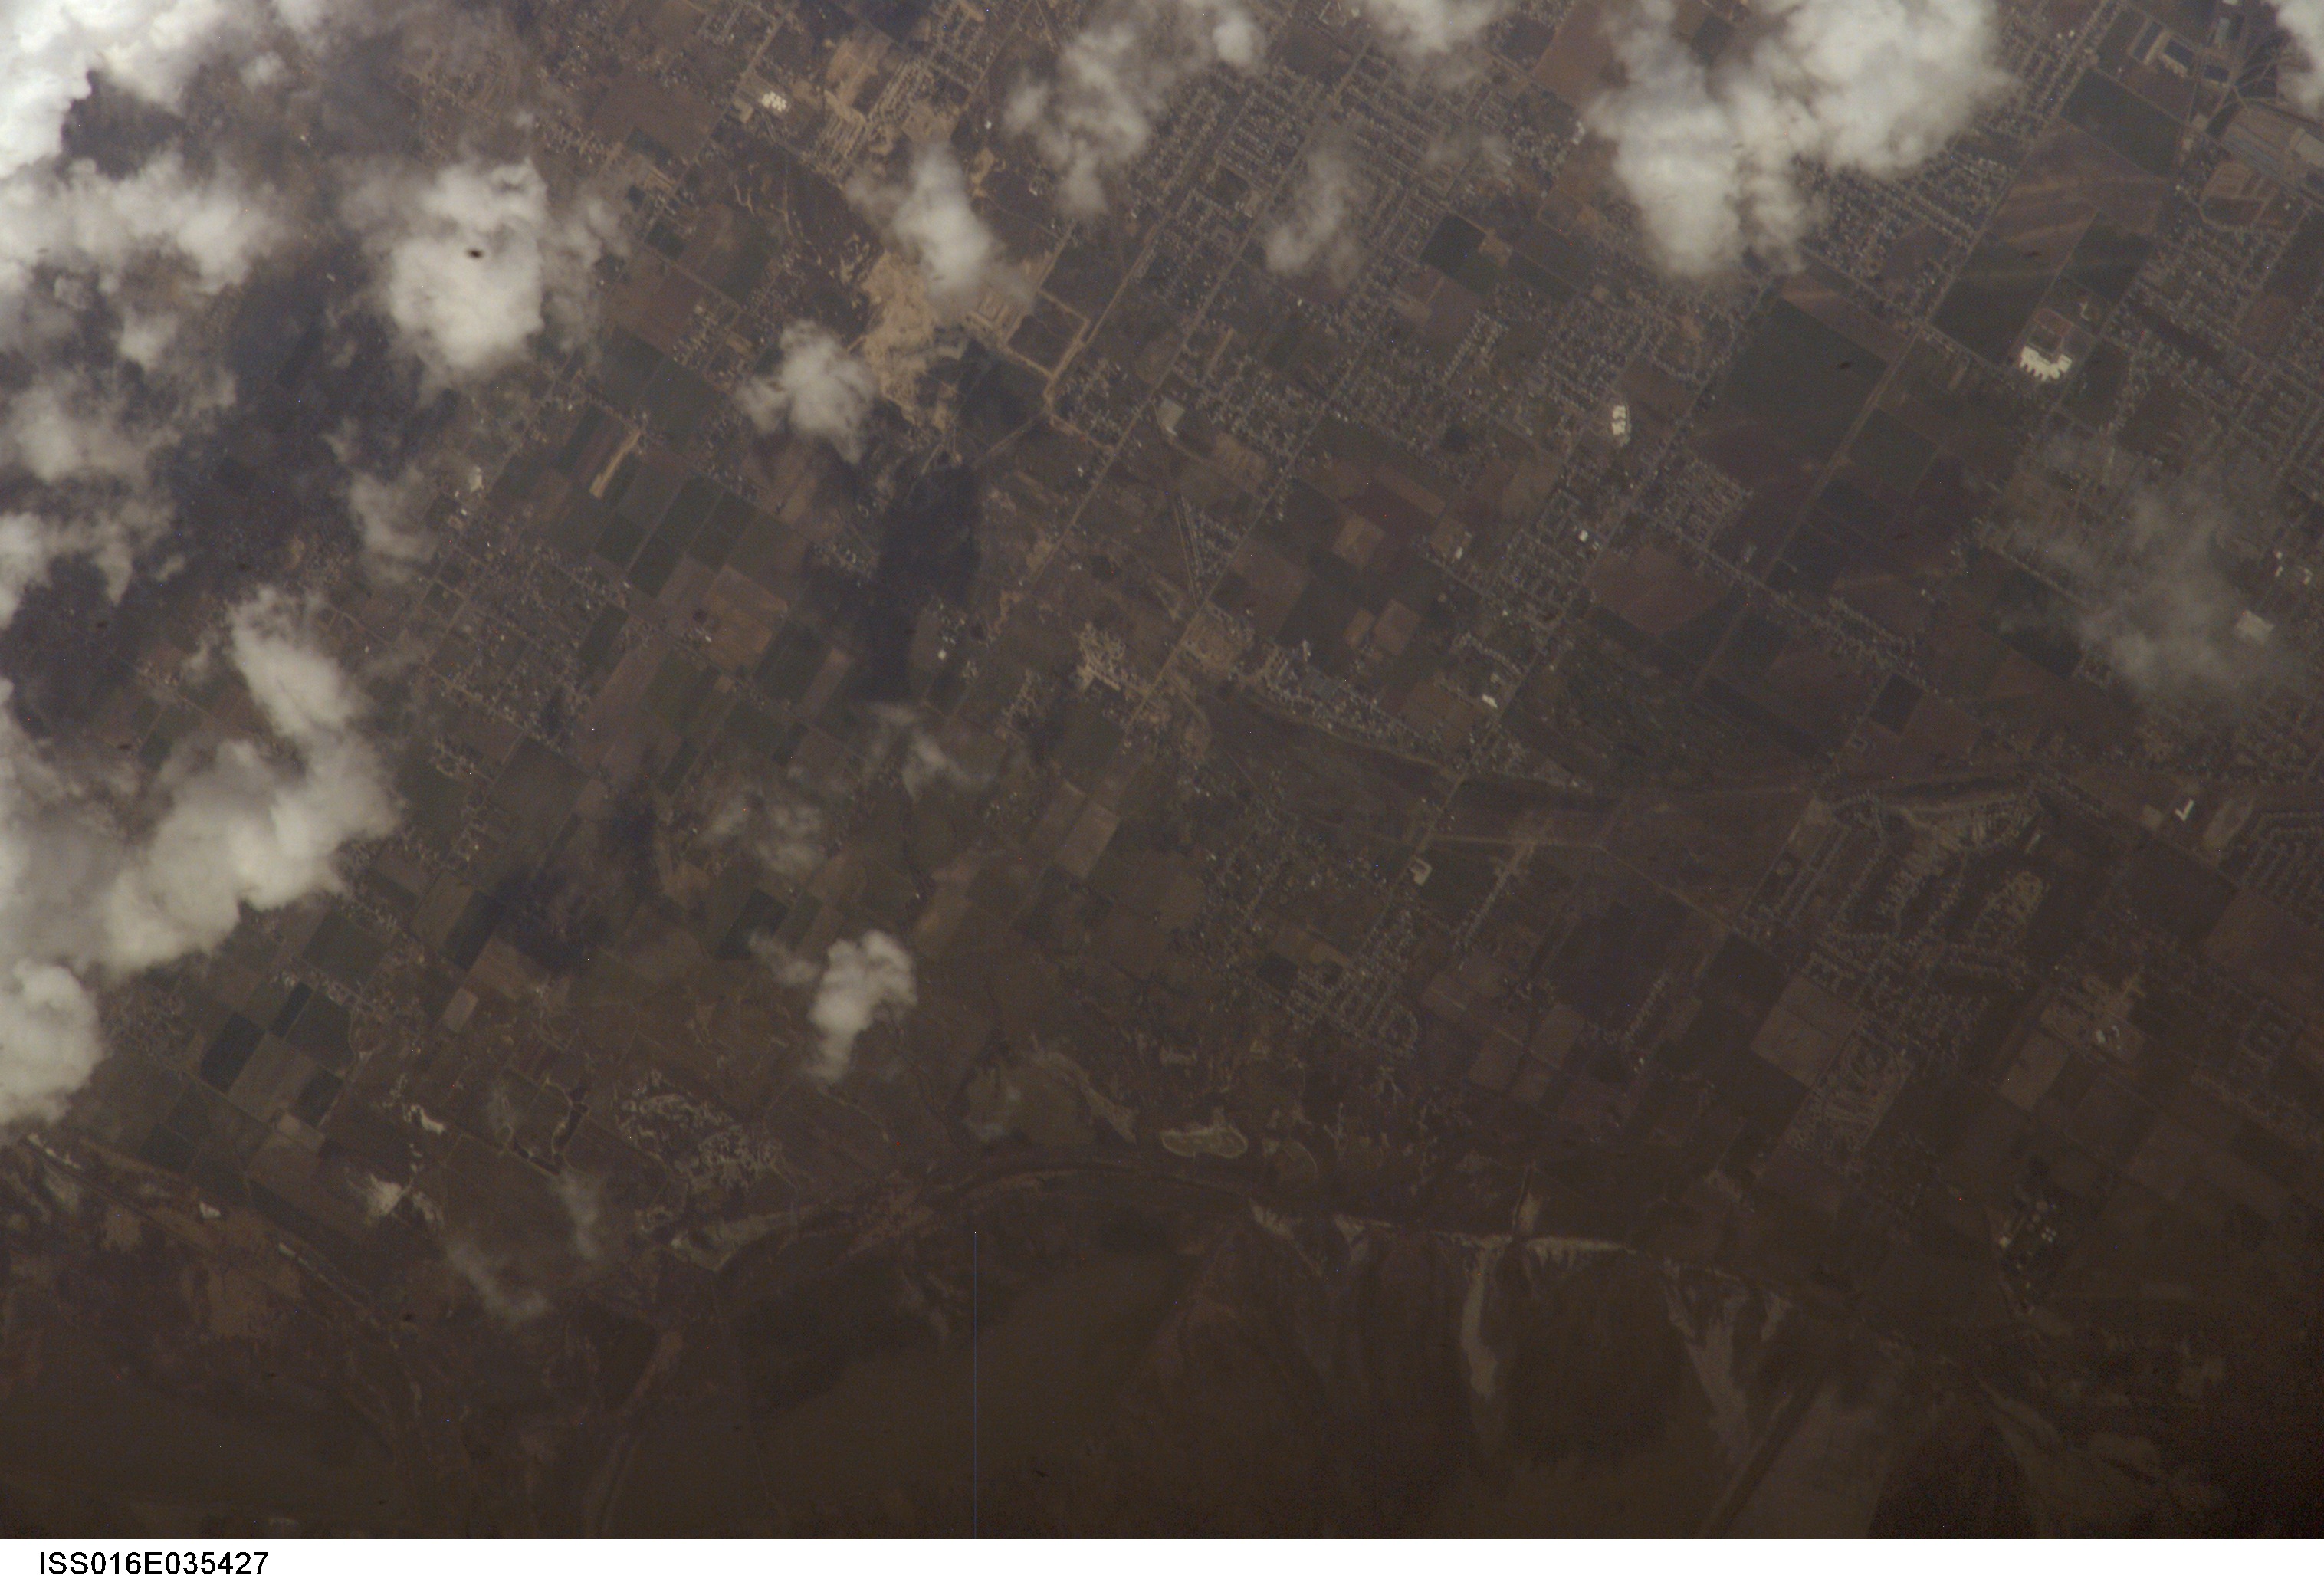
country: USA-UTAH
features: SOUTHWEST OGDEN, LAKE SHORE
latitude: 41.1
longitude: -112.1
